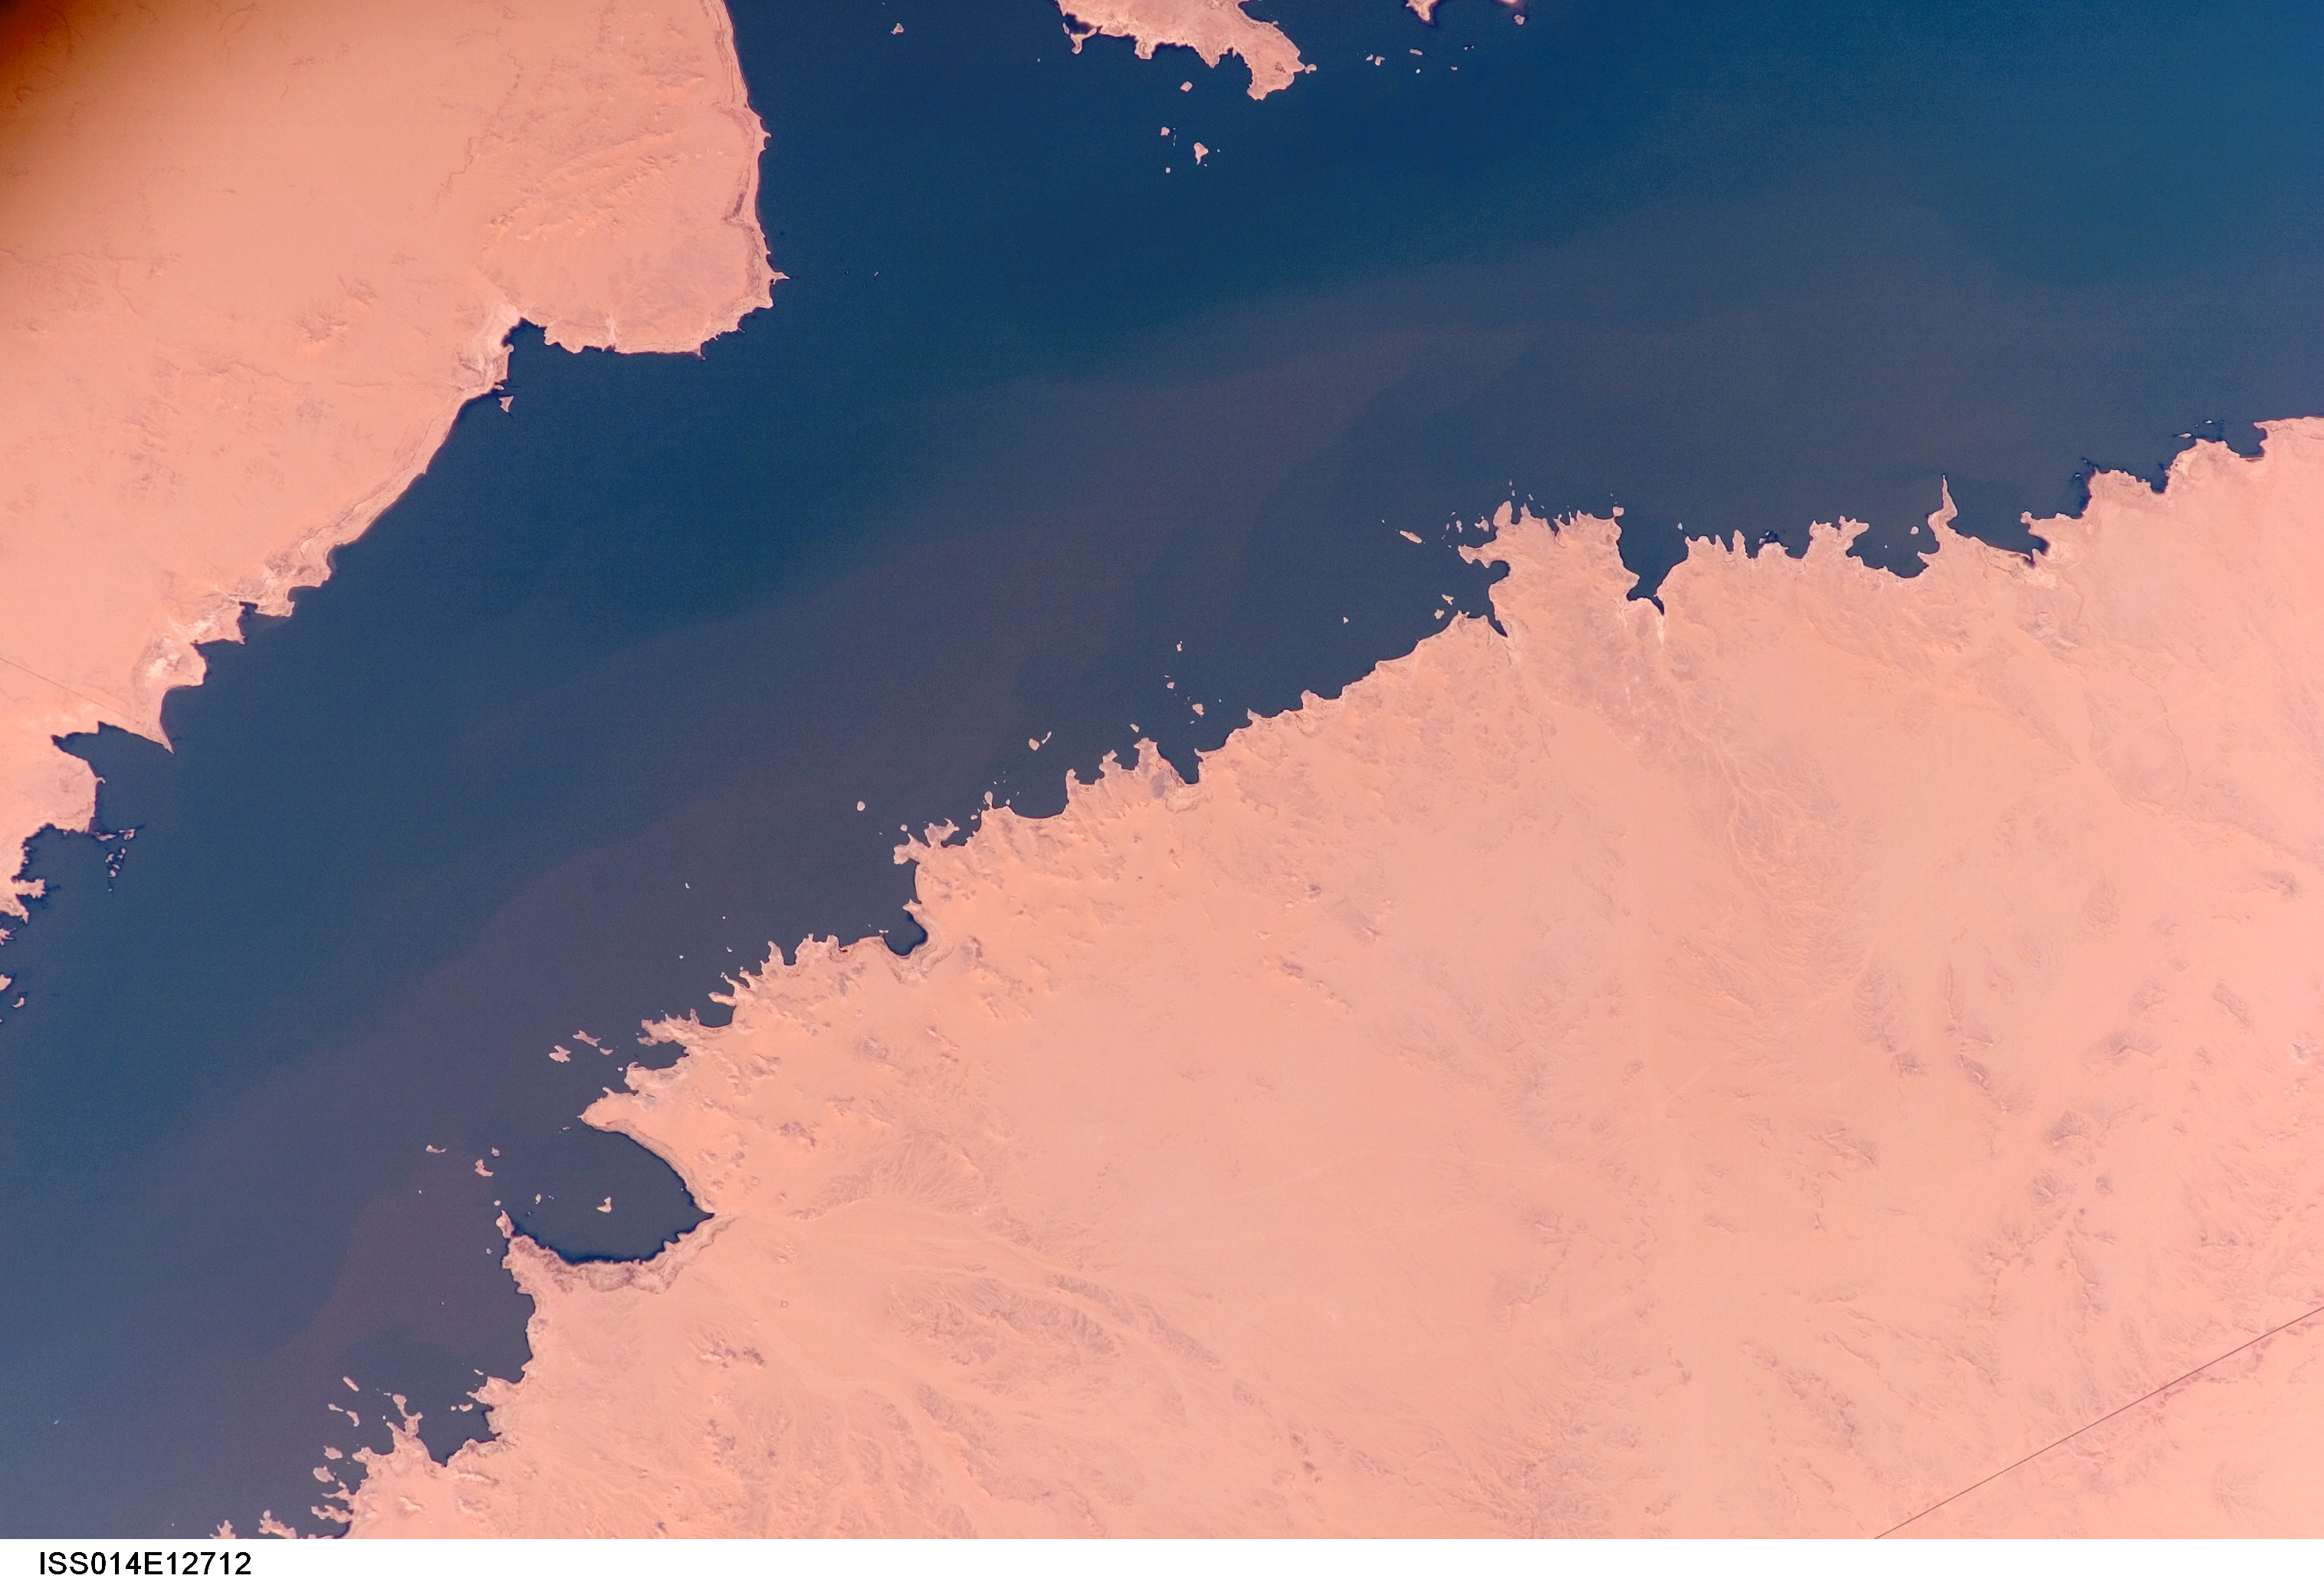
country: SUDAN
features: LAKE NASSER, ISLANDS
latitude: 22.1
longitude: 31.4
